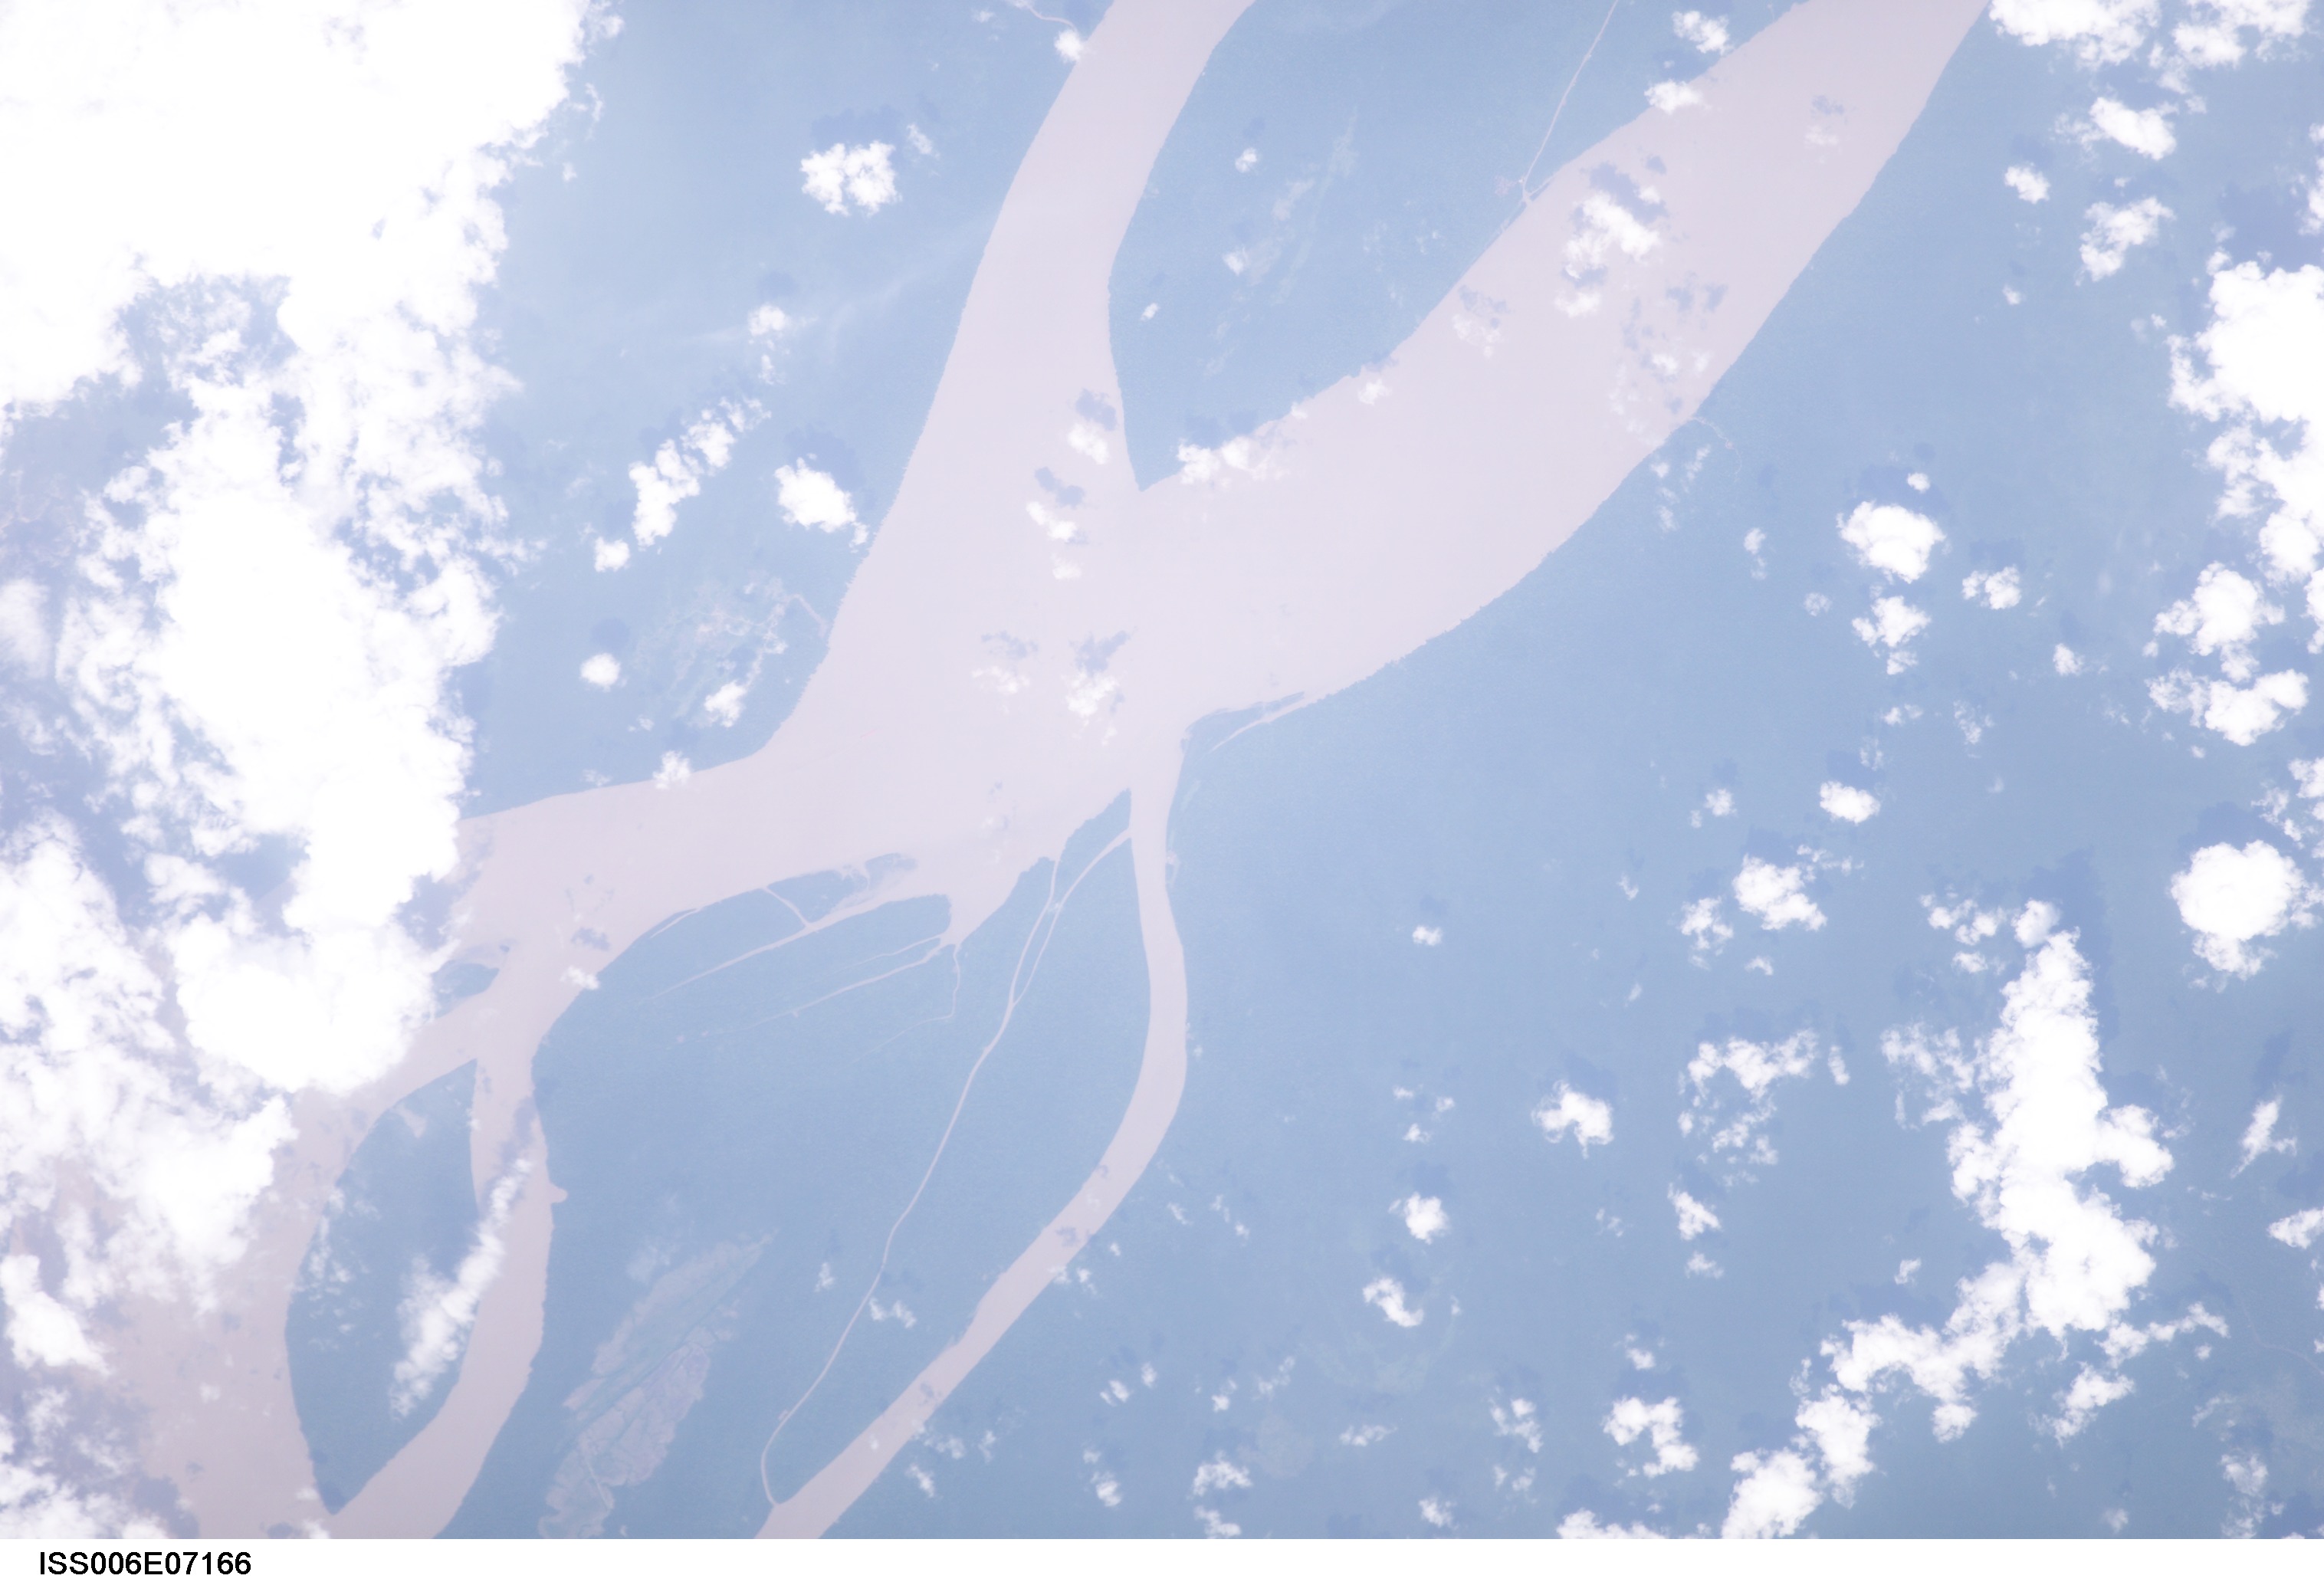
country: BRAZIL
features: AMAZON R., ISLAND NEAR CAICARA
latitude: -1.0
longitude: -52.0
